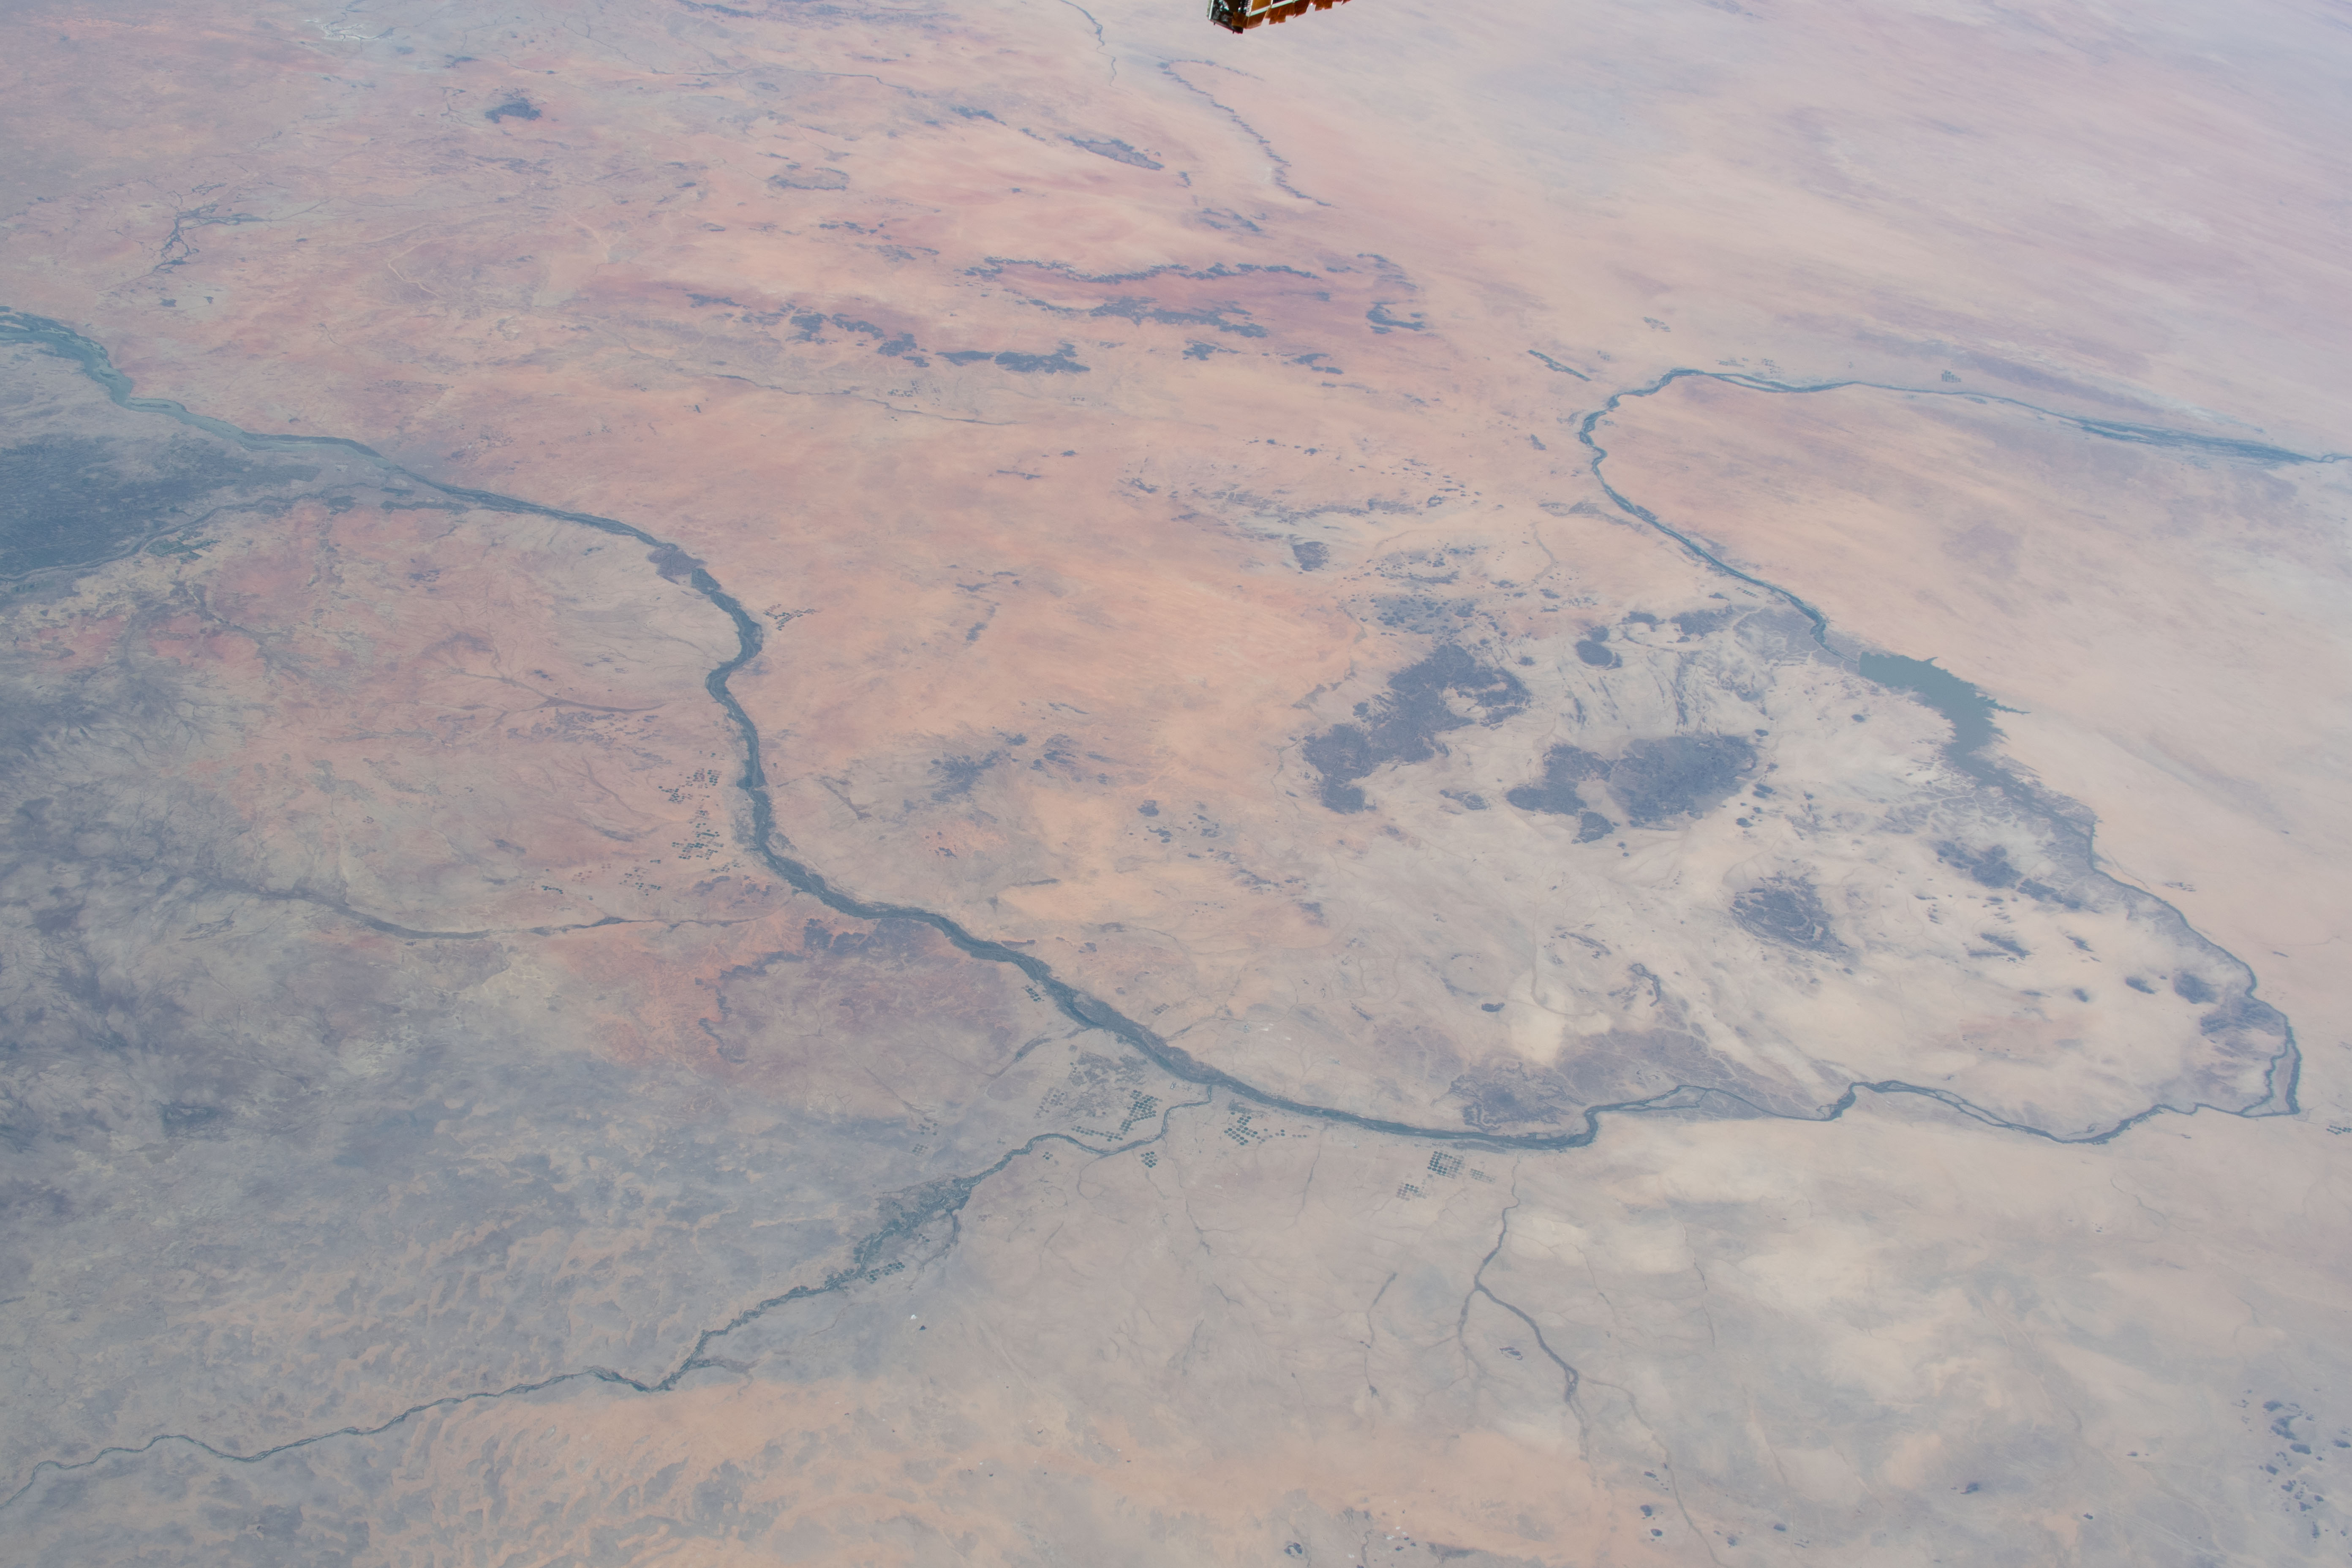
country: SUDAN
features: NILE RIVER, ATBARAH RIVER, SUDAN, MEROWE RESERVOIR
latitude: 17.5
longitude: 33.0
